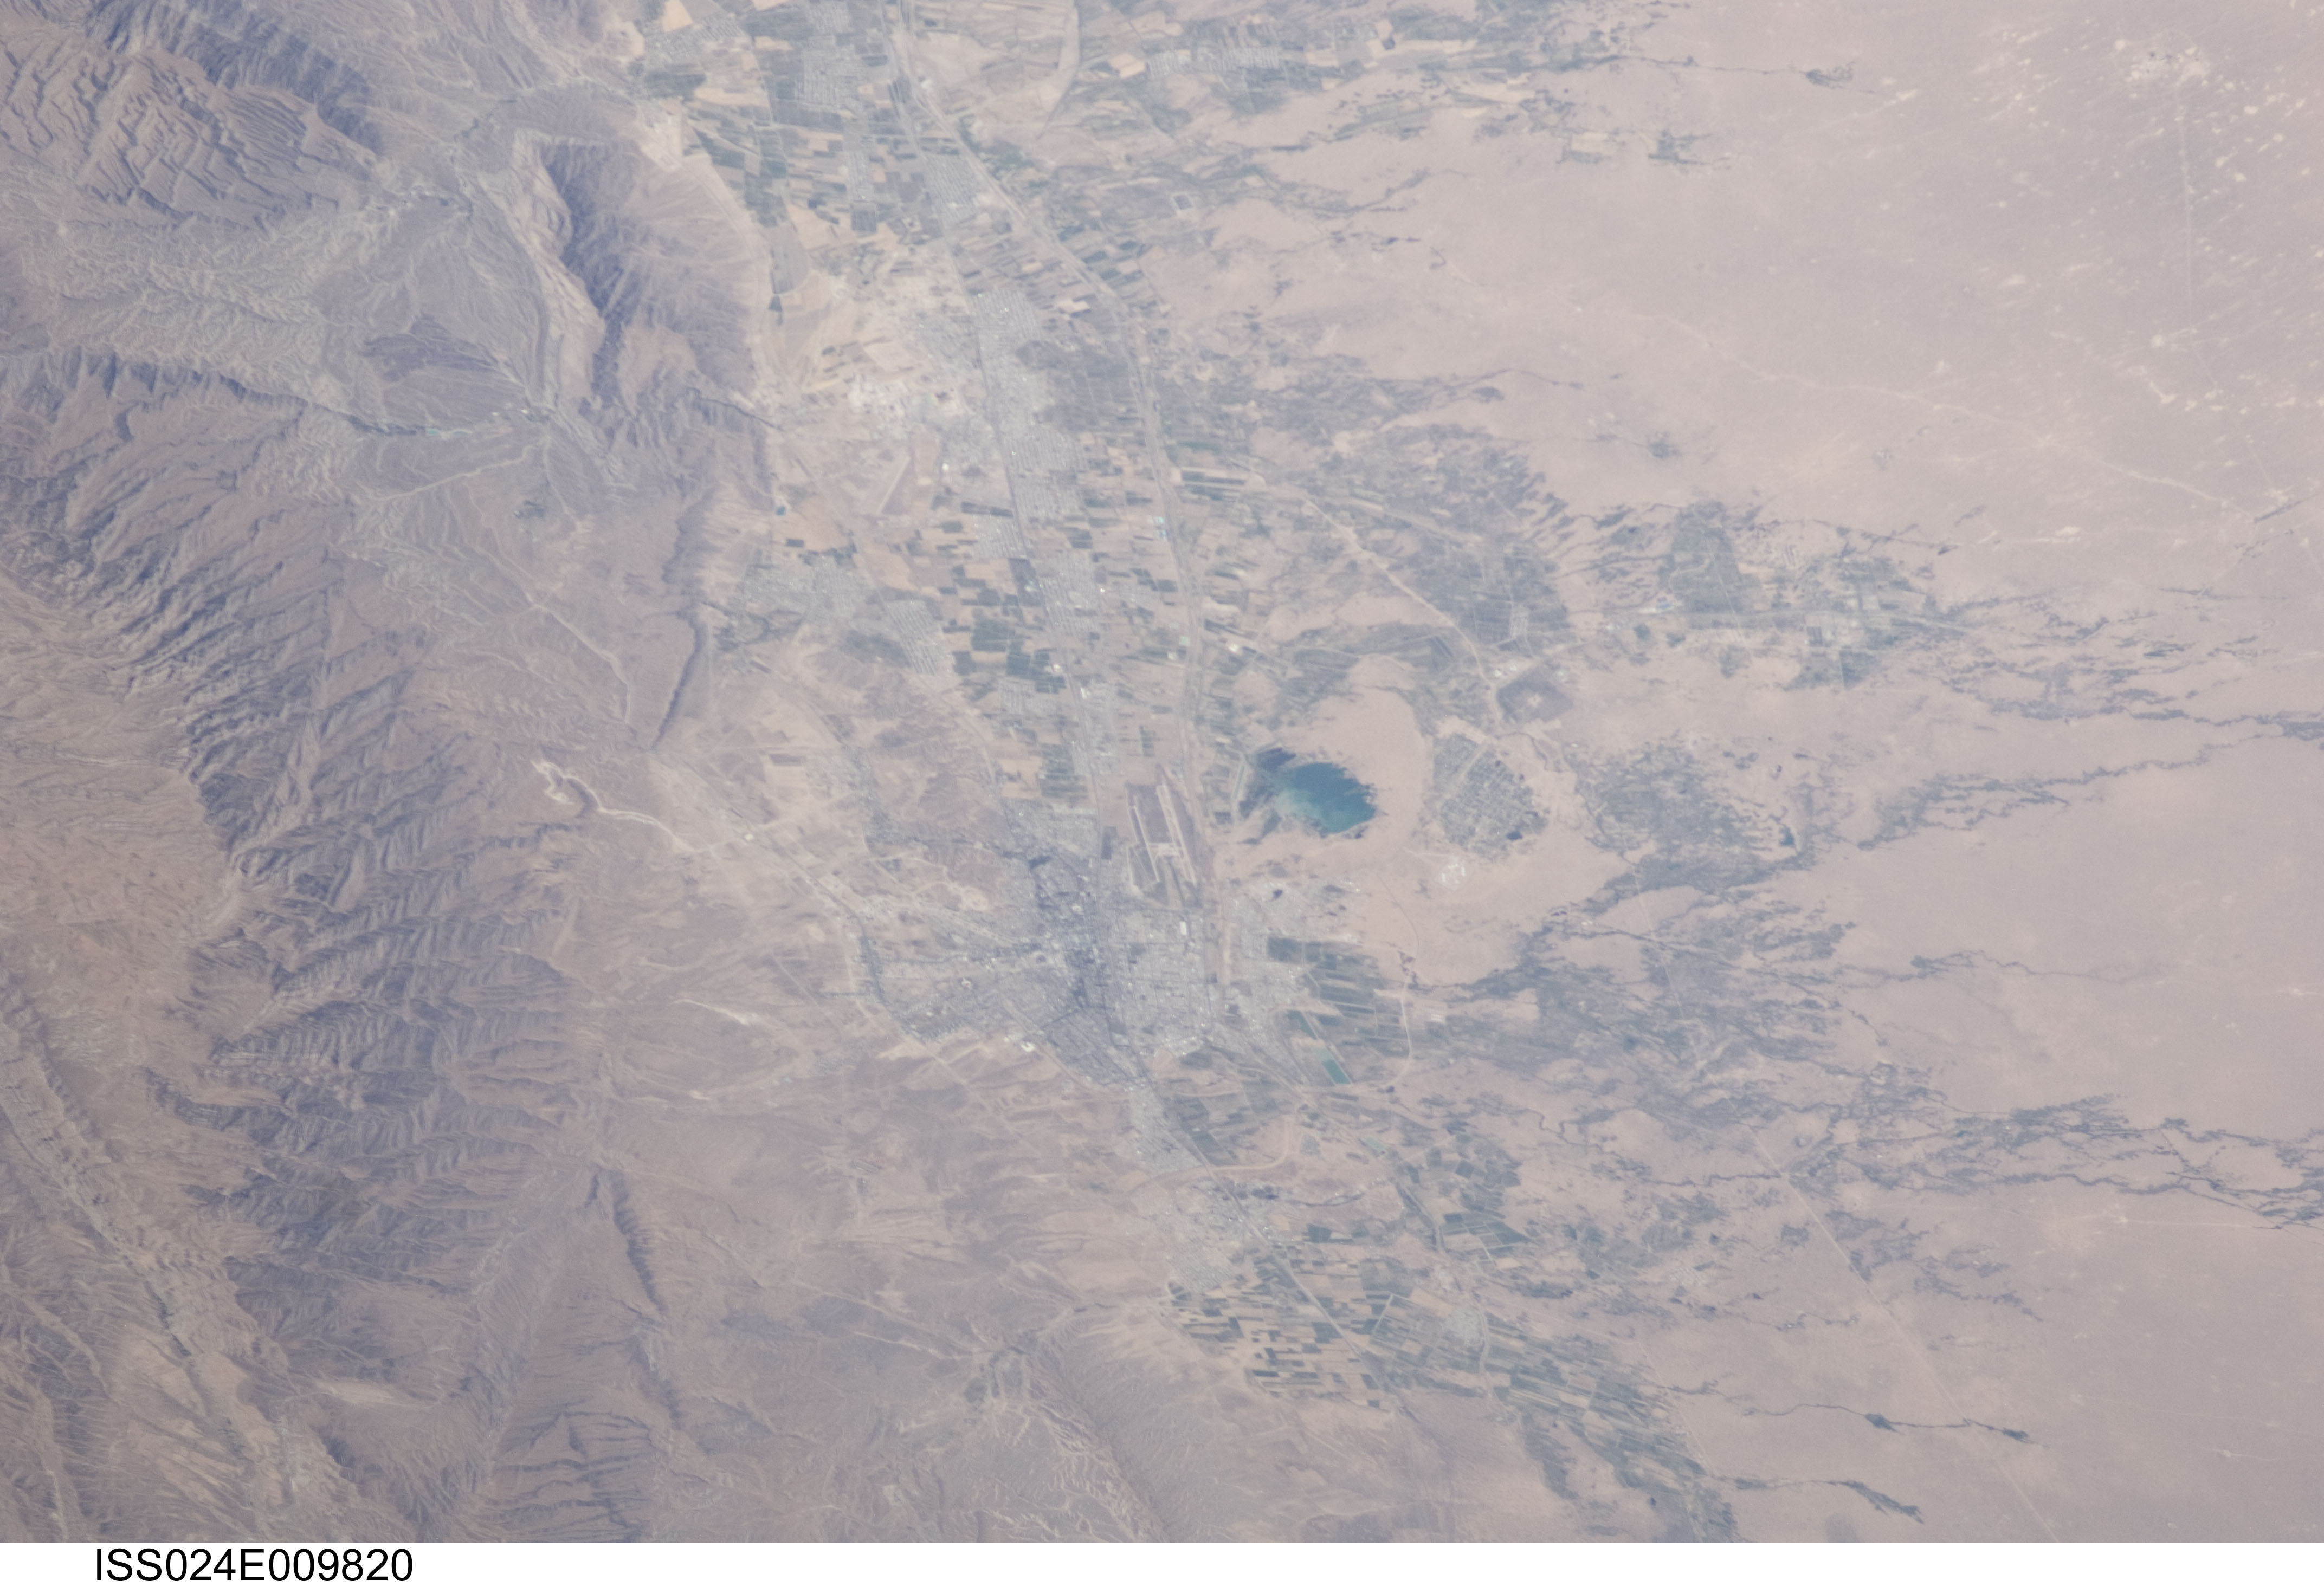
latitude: 38.0
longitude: 58.3
